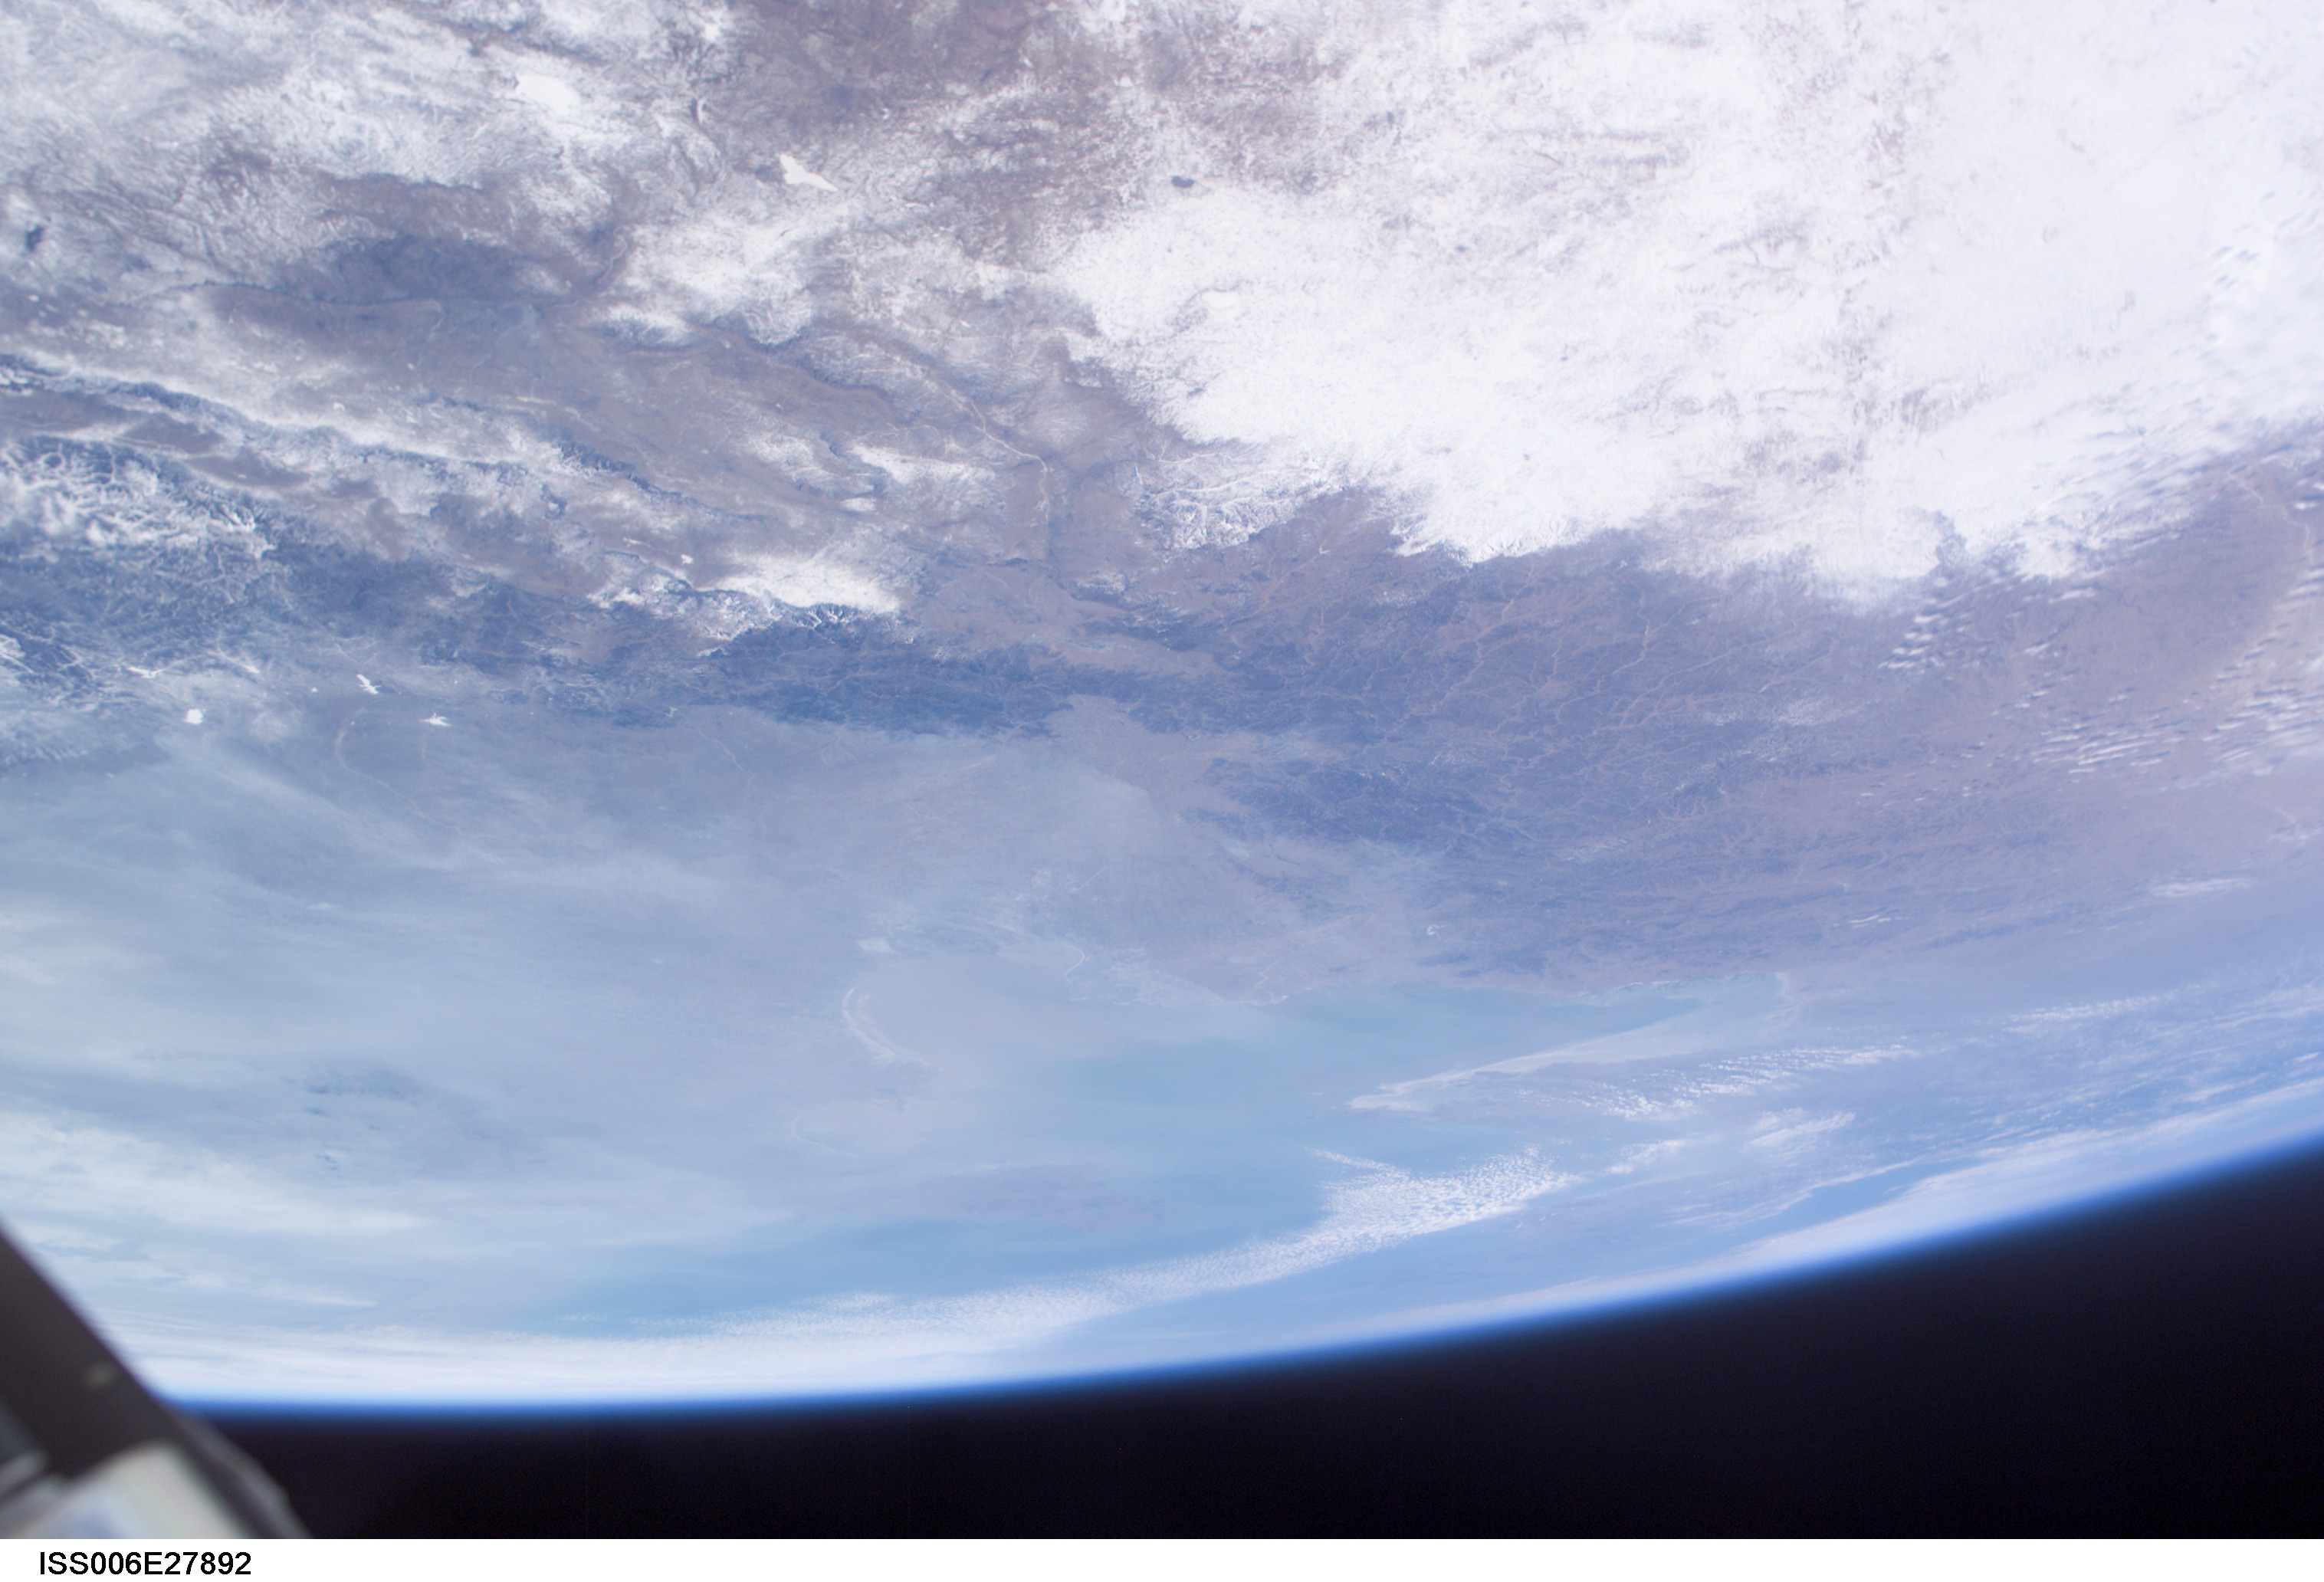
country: CHINA
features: BOHAI S., TAIHANG MTS., BEIJING, ATMOSPHERIC LIMB
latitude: 40.5
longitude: 116.5
